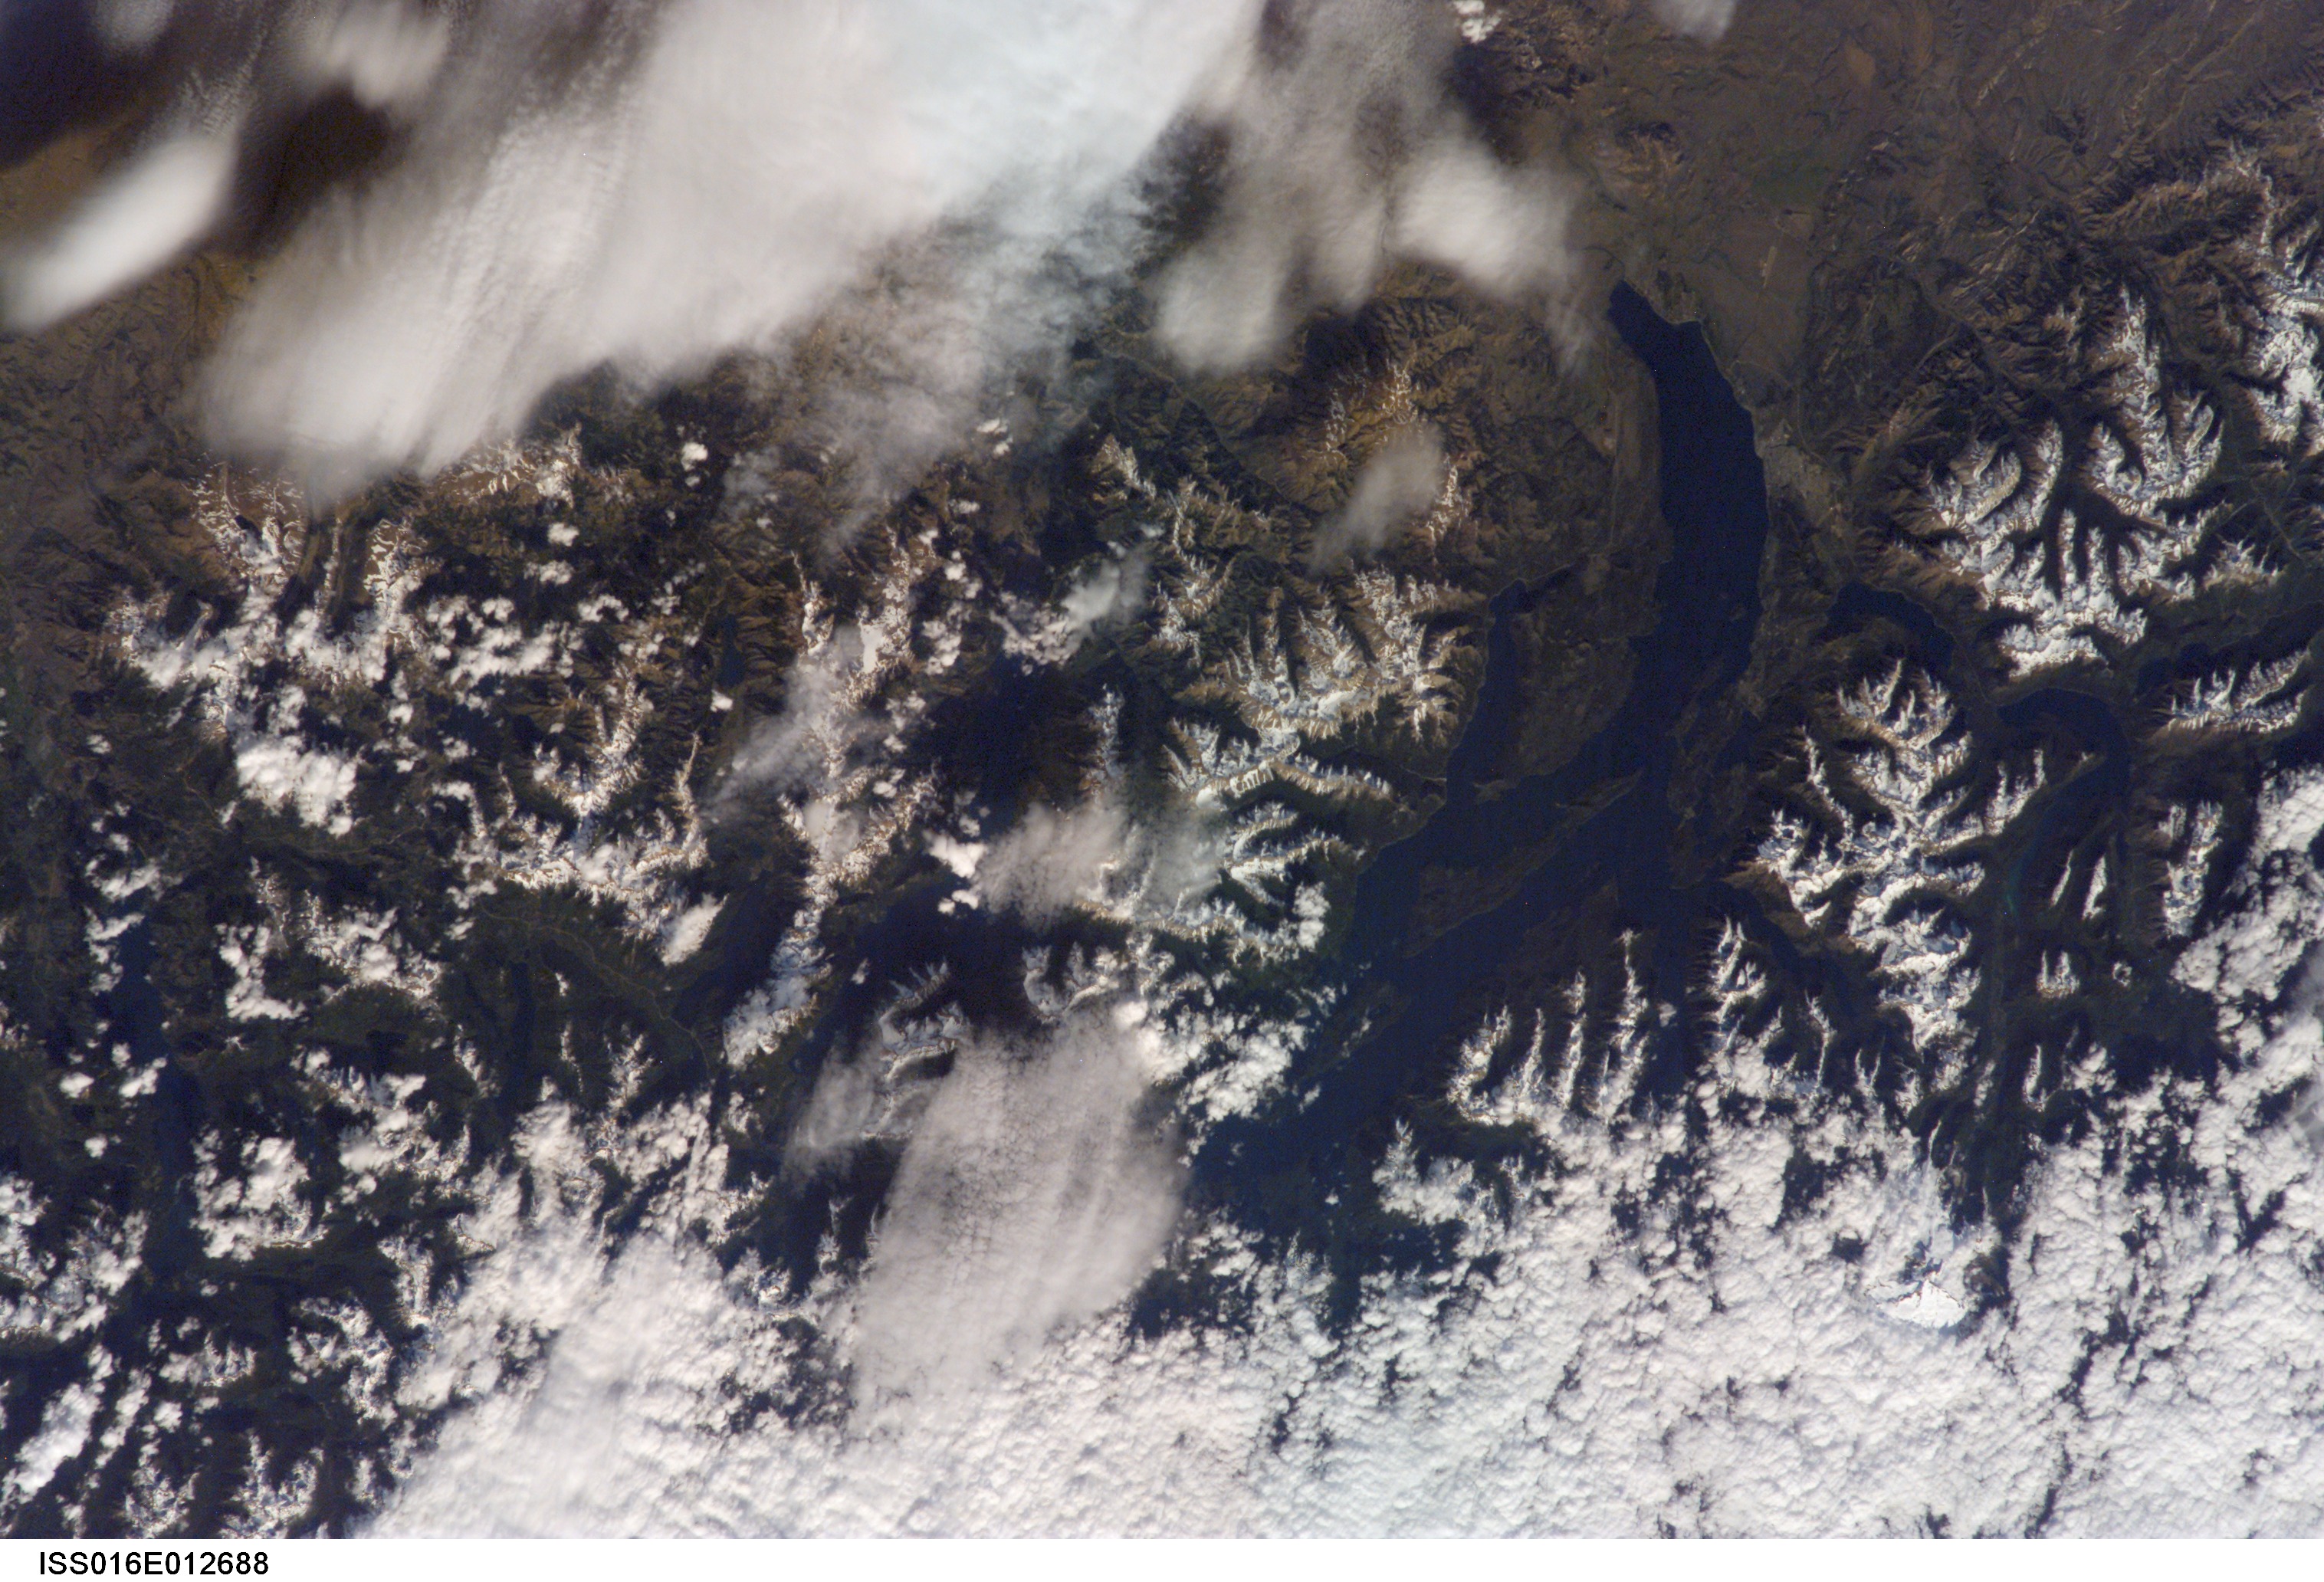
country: ARGENTINA
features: LAKE NAHUEL HUAPI, ANDES MTS.
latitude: -40.5
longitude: -71.5
